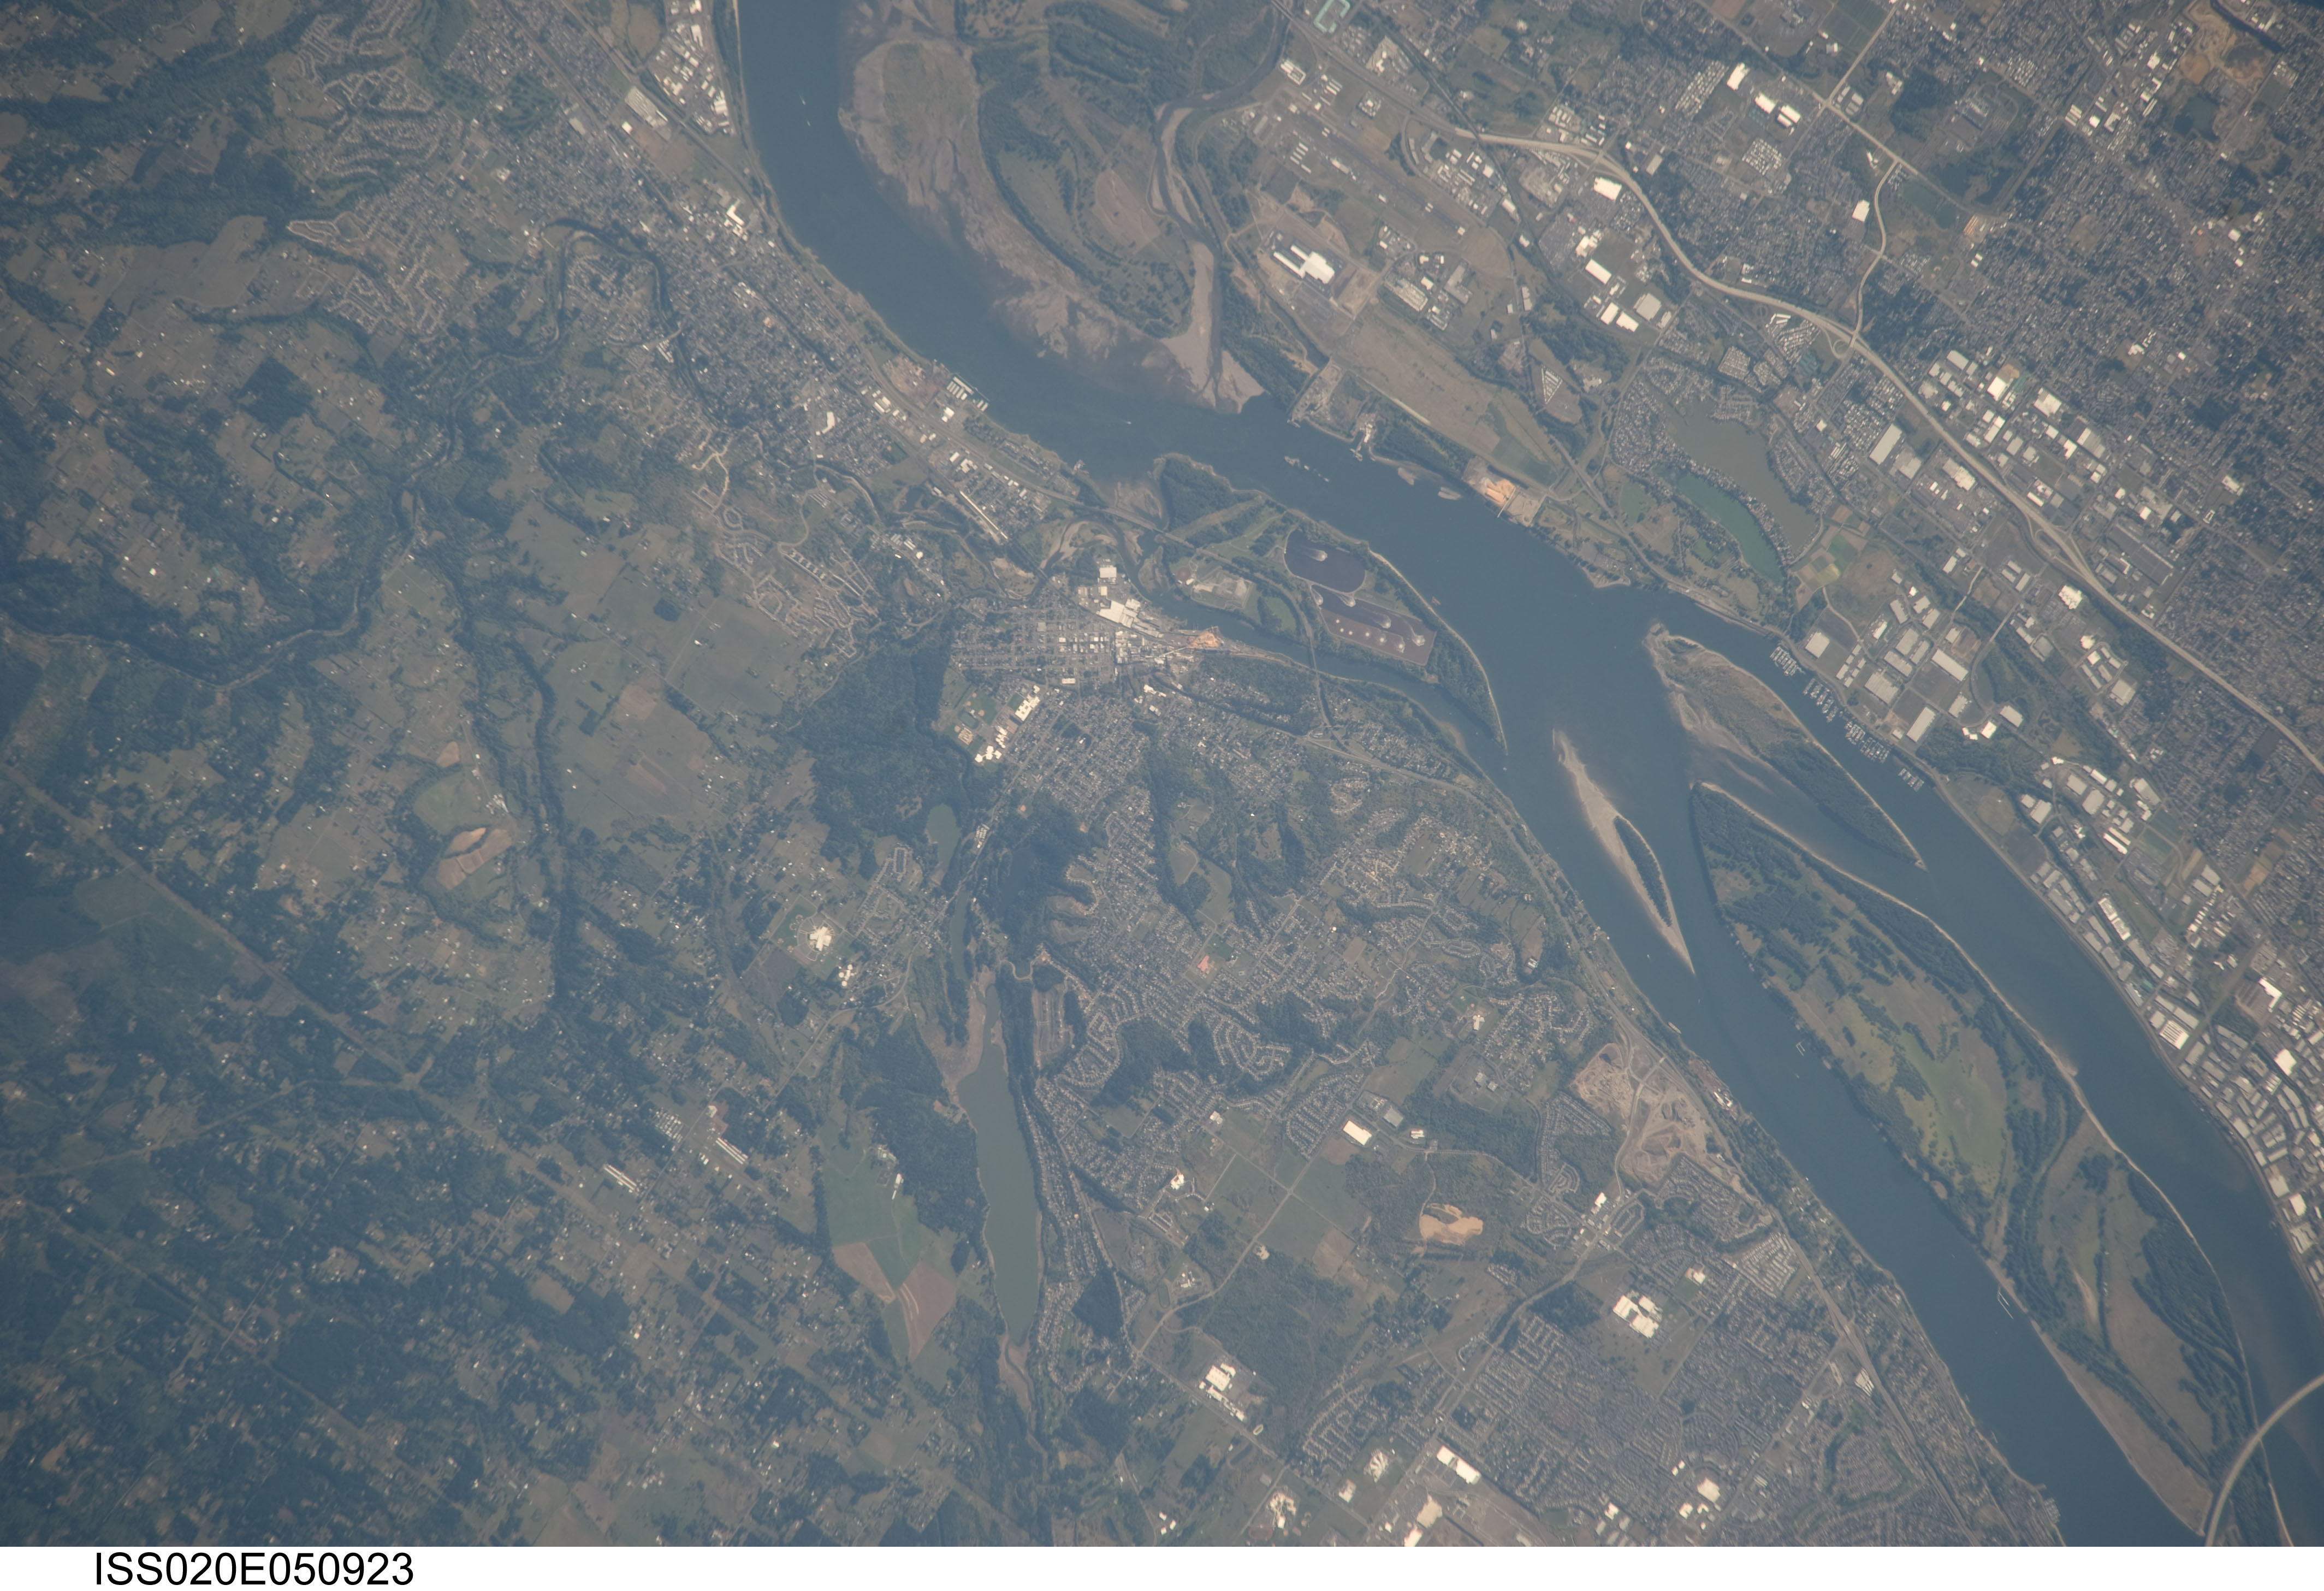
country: USA-WASHINGTON
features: COLUMBIA R., GOVERNMENT I., CAMAS
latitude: 45.6
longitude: -122.4
